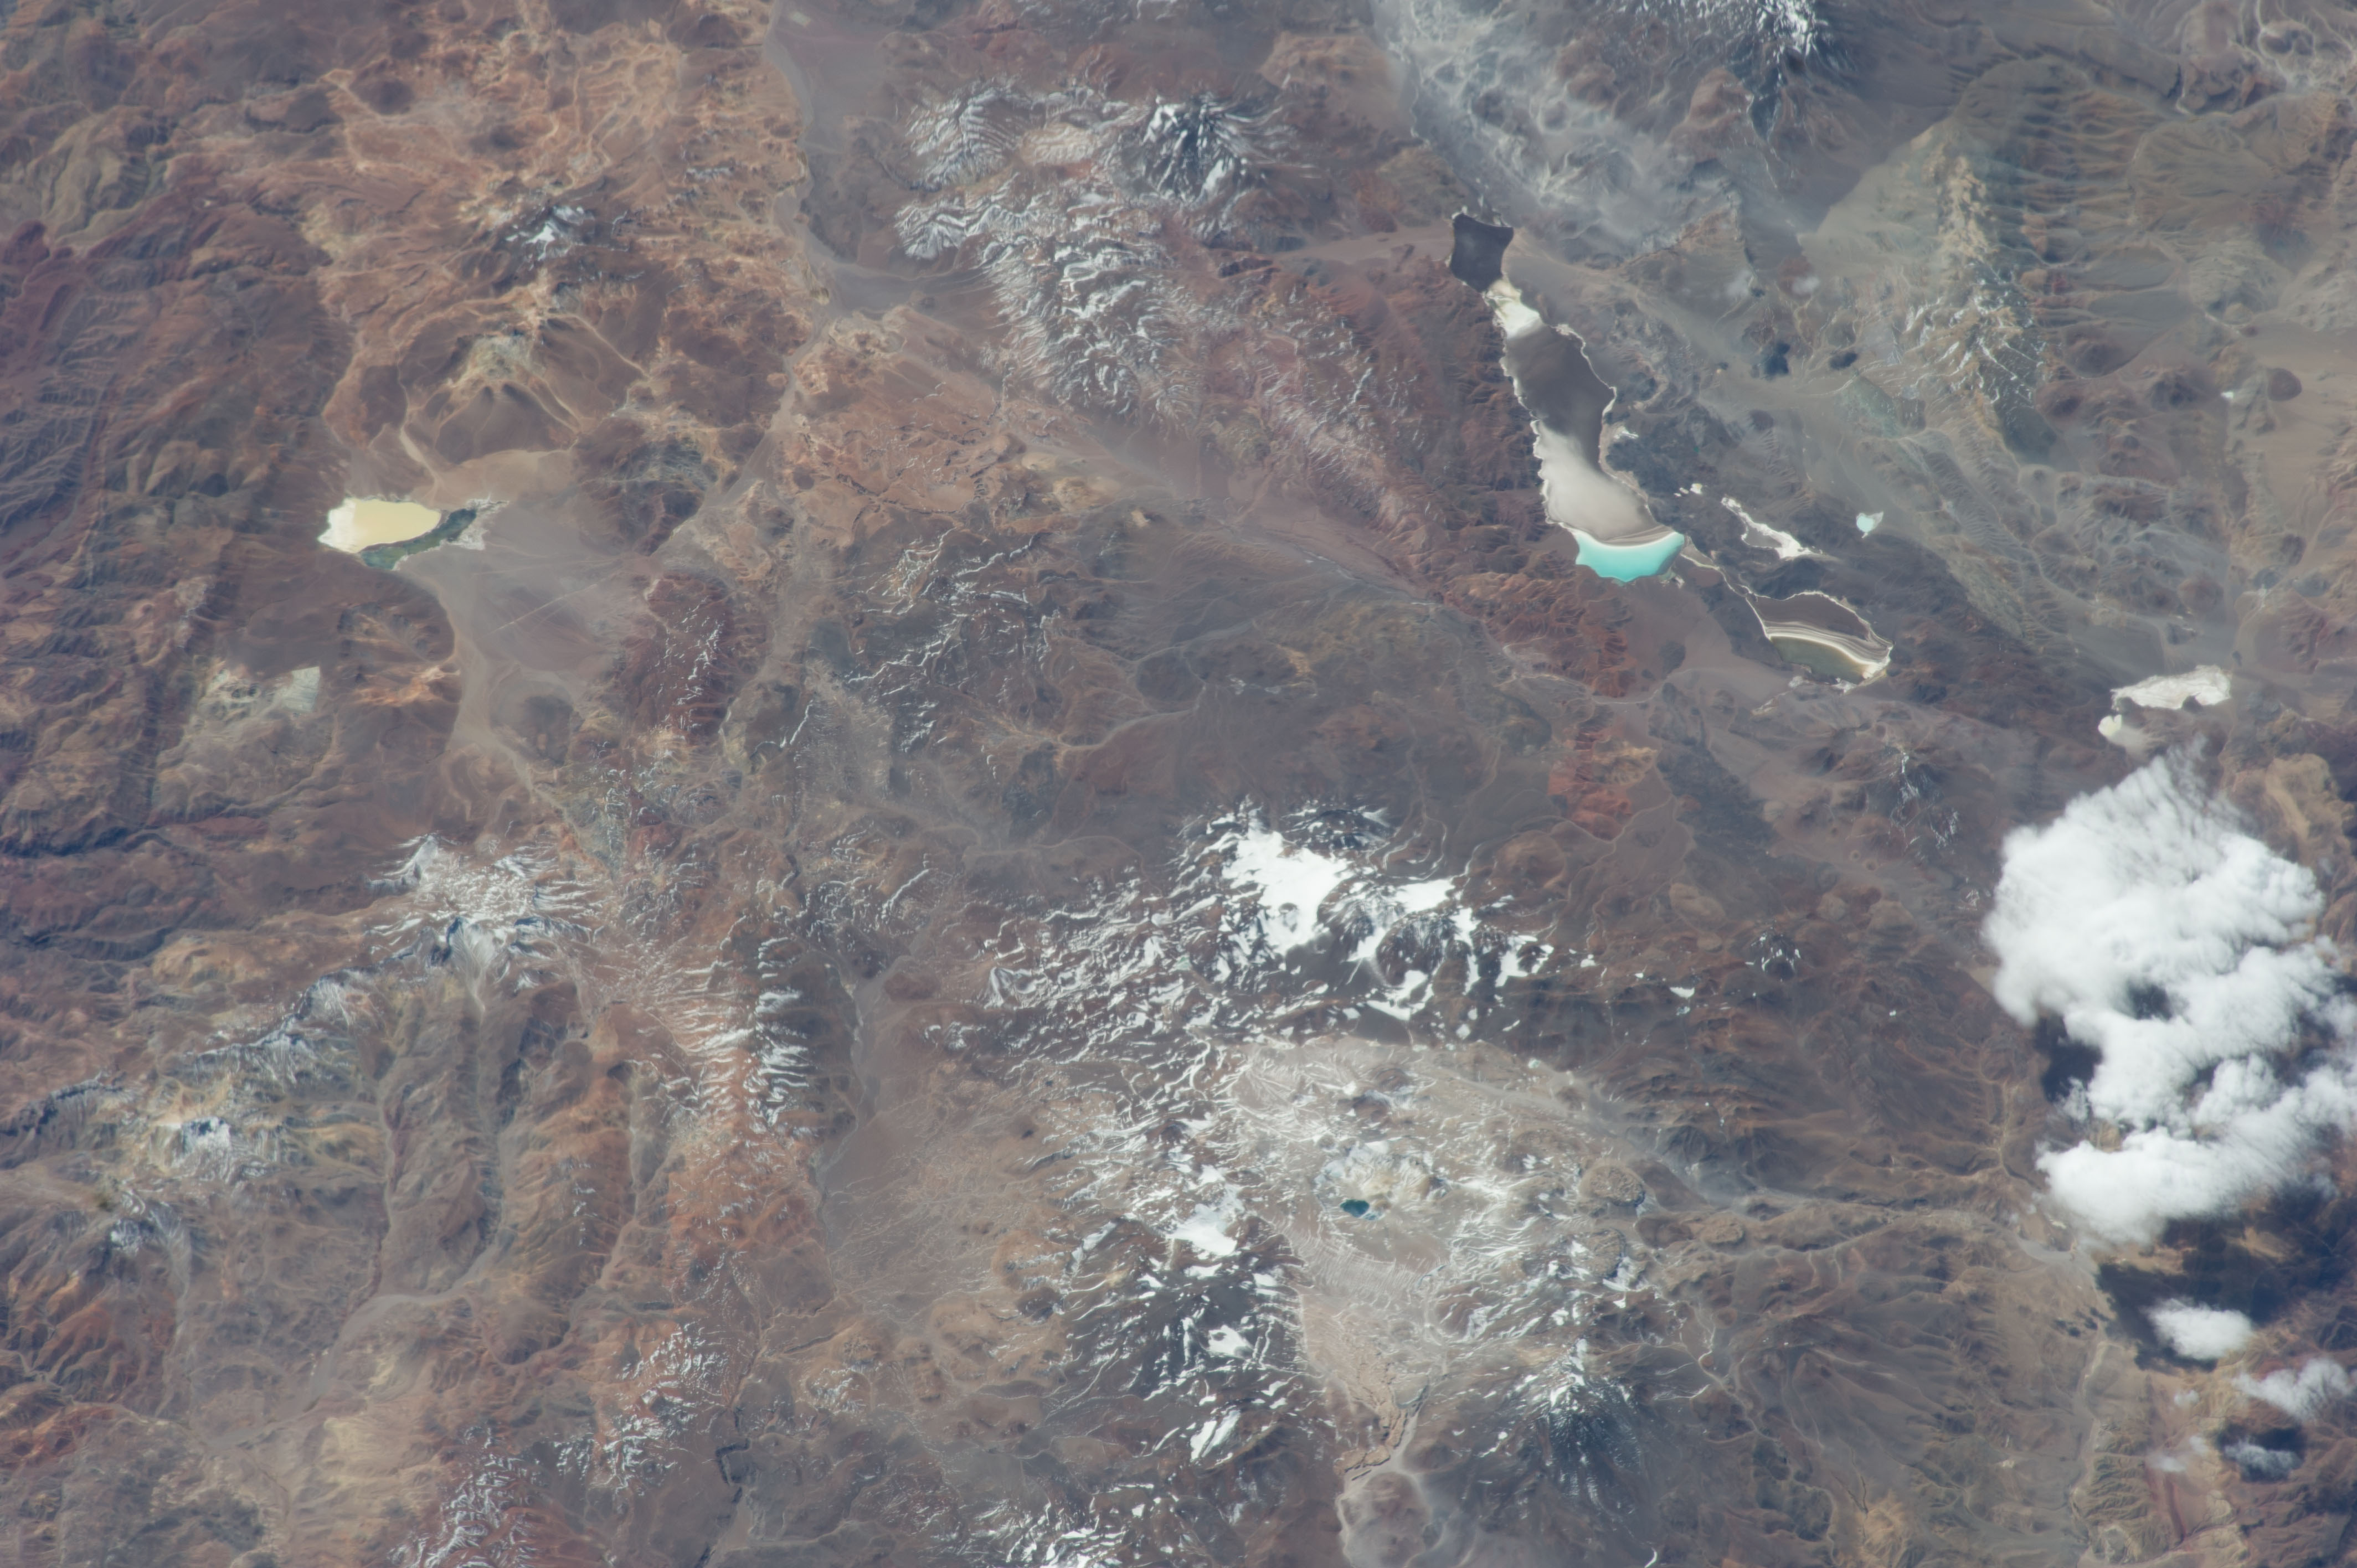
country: ARGENTINA
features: MOUNTAINS, MONTE PISSIS, LAGUNA VERDE, COPIAPO VOLCANO, LAGUNA DEL NEGRO FRANCISCO
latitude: -27.6
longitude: -68.9
